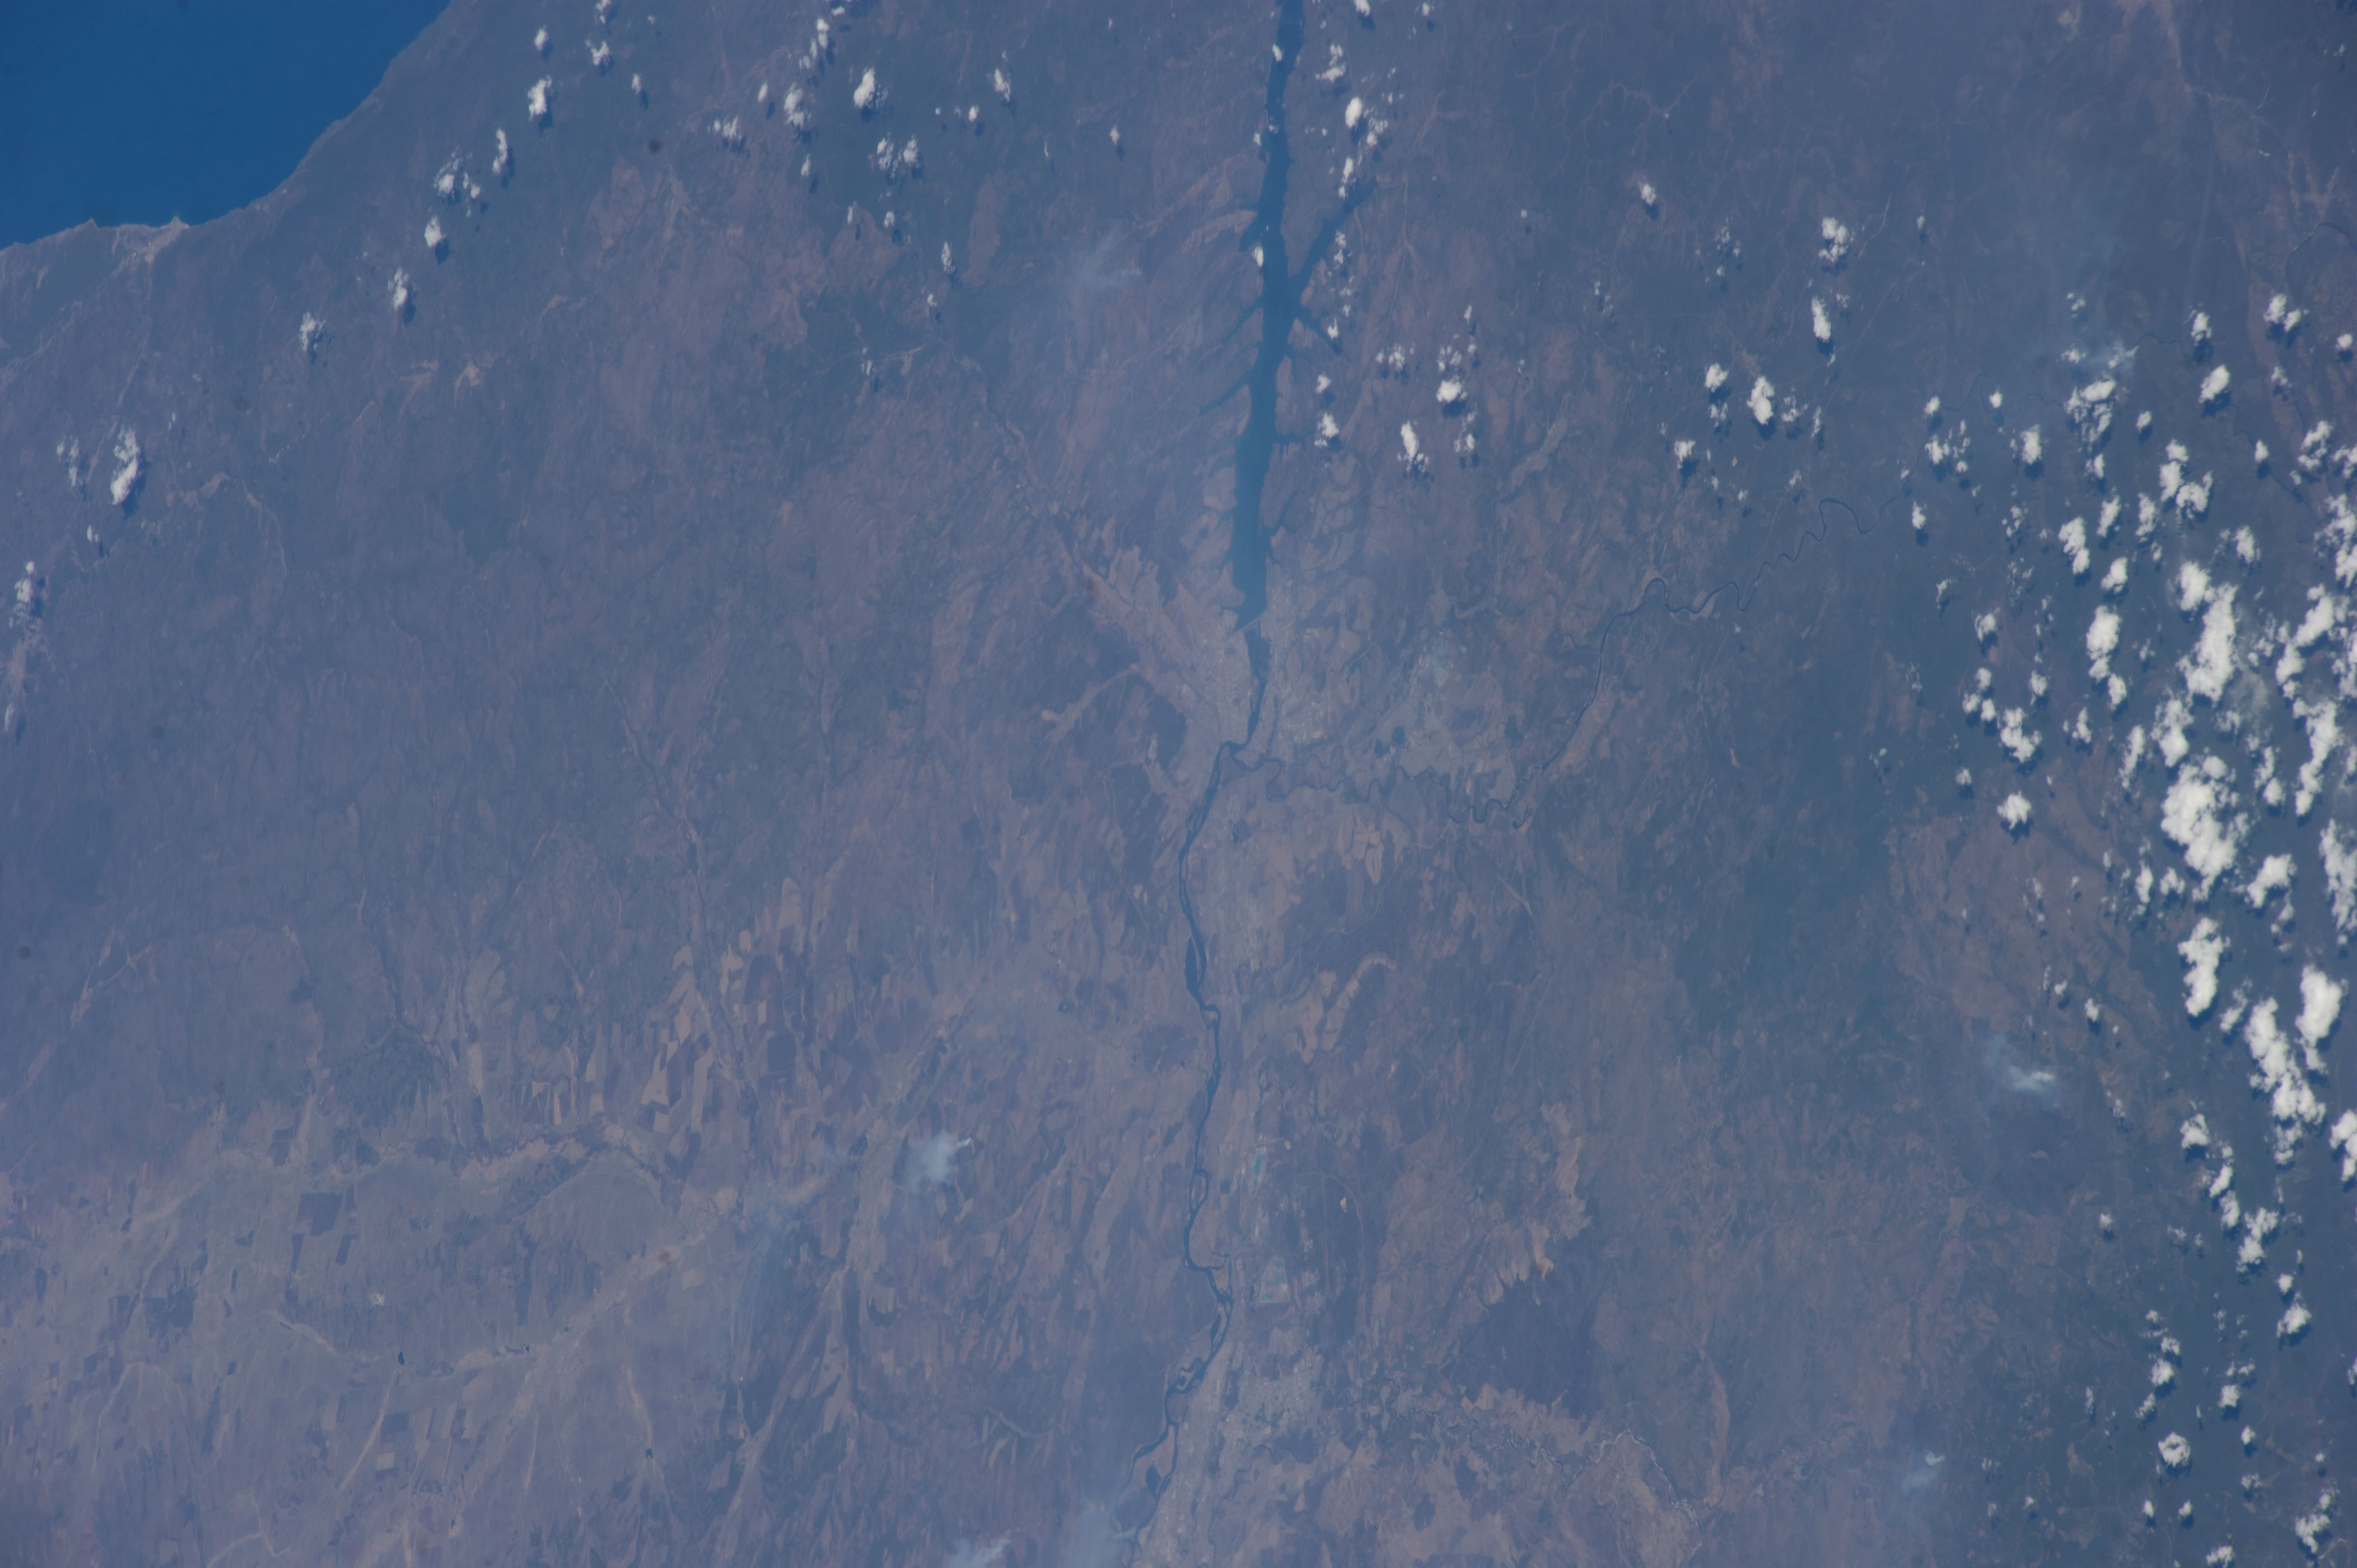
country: RUSSIAN_FEDERATION
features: IRKUTSK, ANGARA RIVER, MOUNTAINS, FOREST, LAKE BAIKAL
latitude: 52.3
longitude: 104.3
